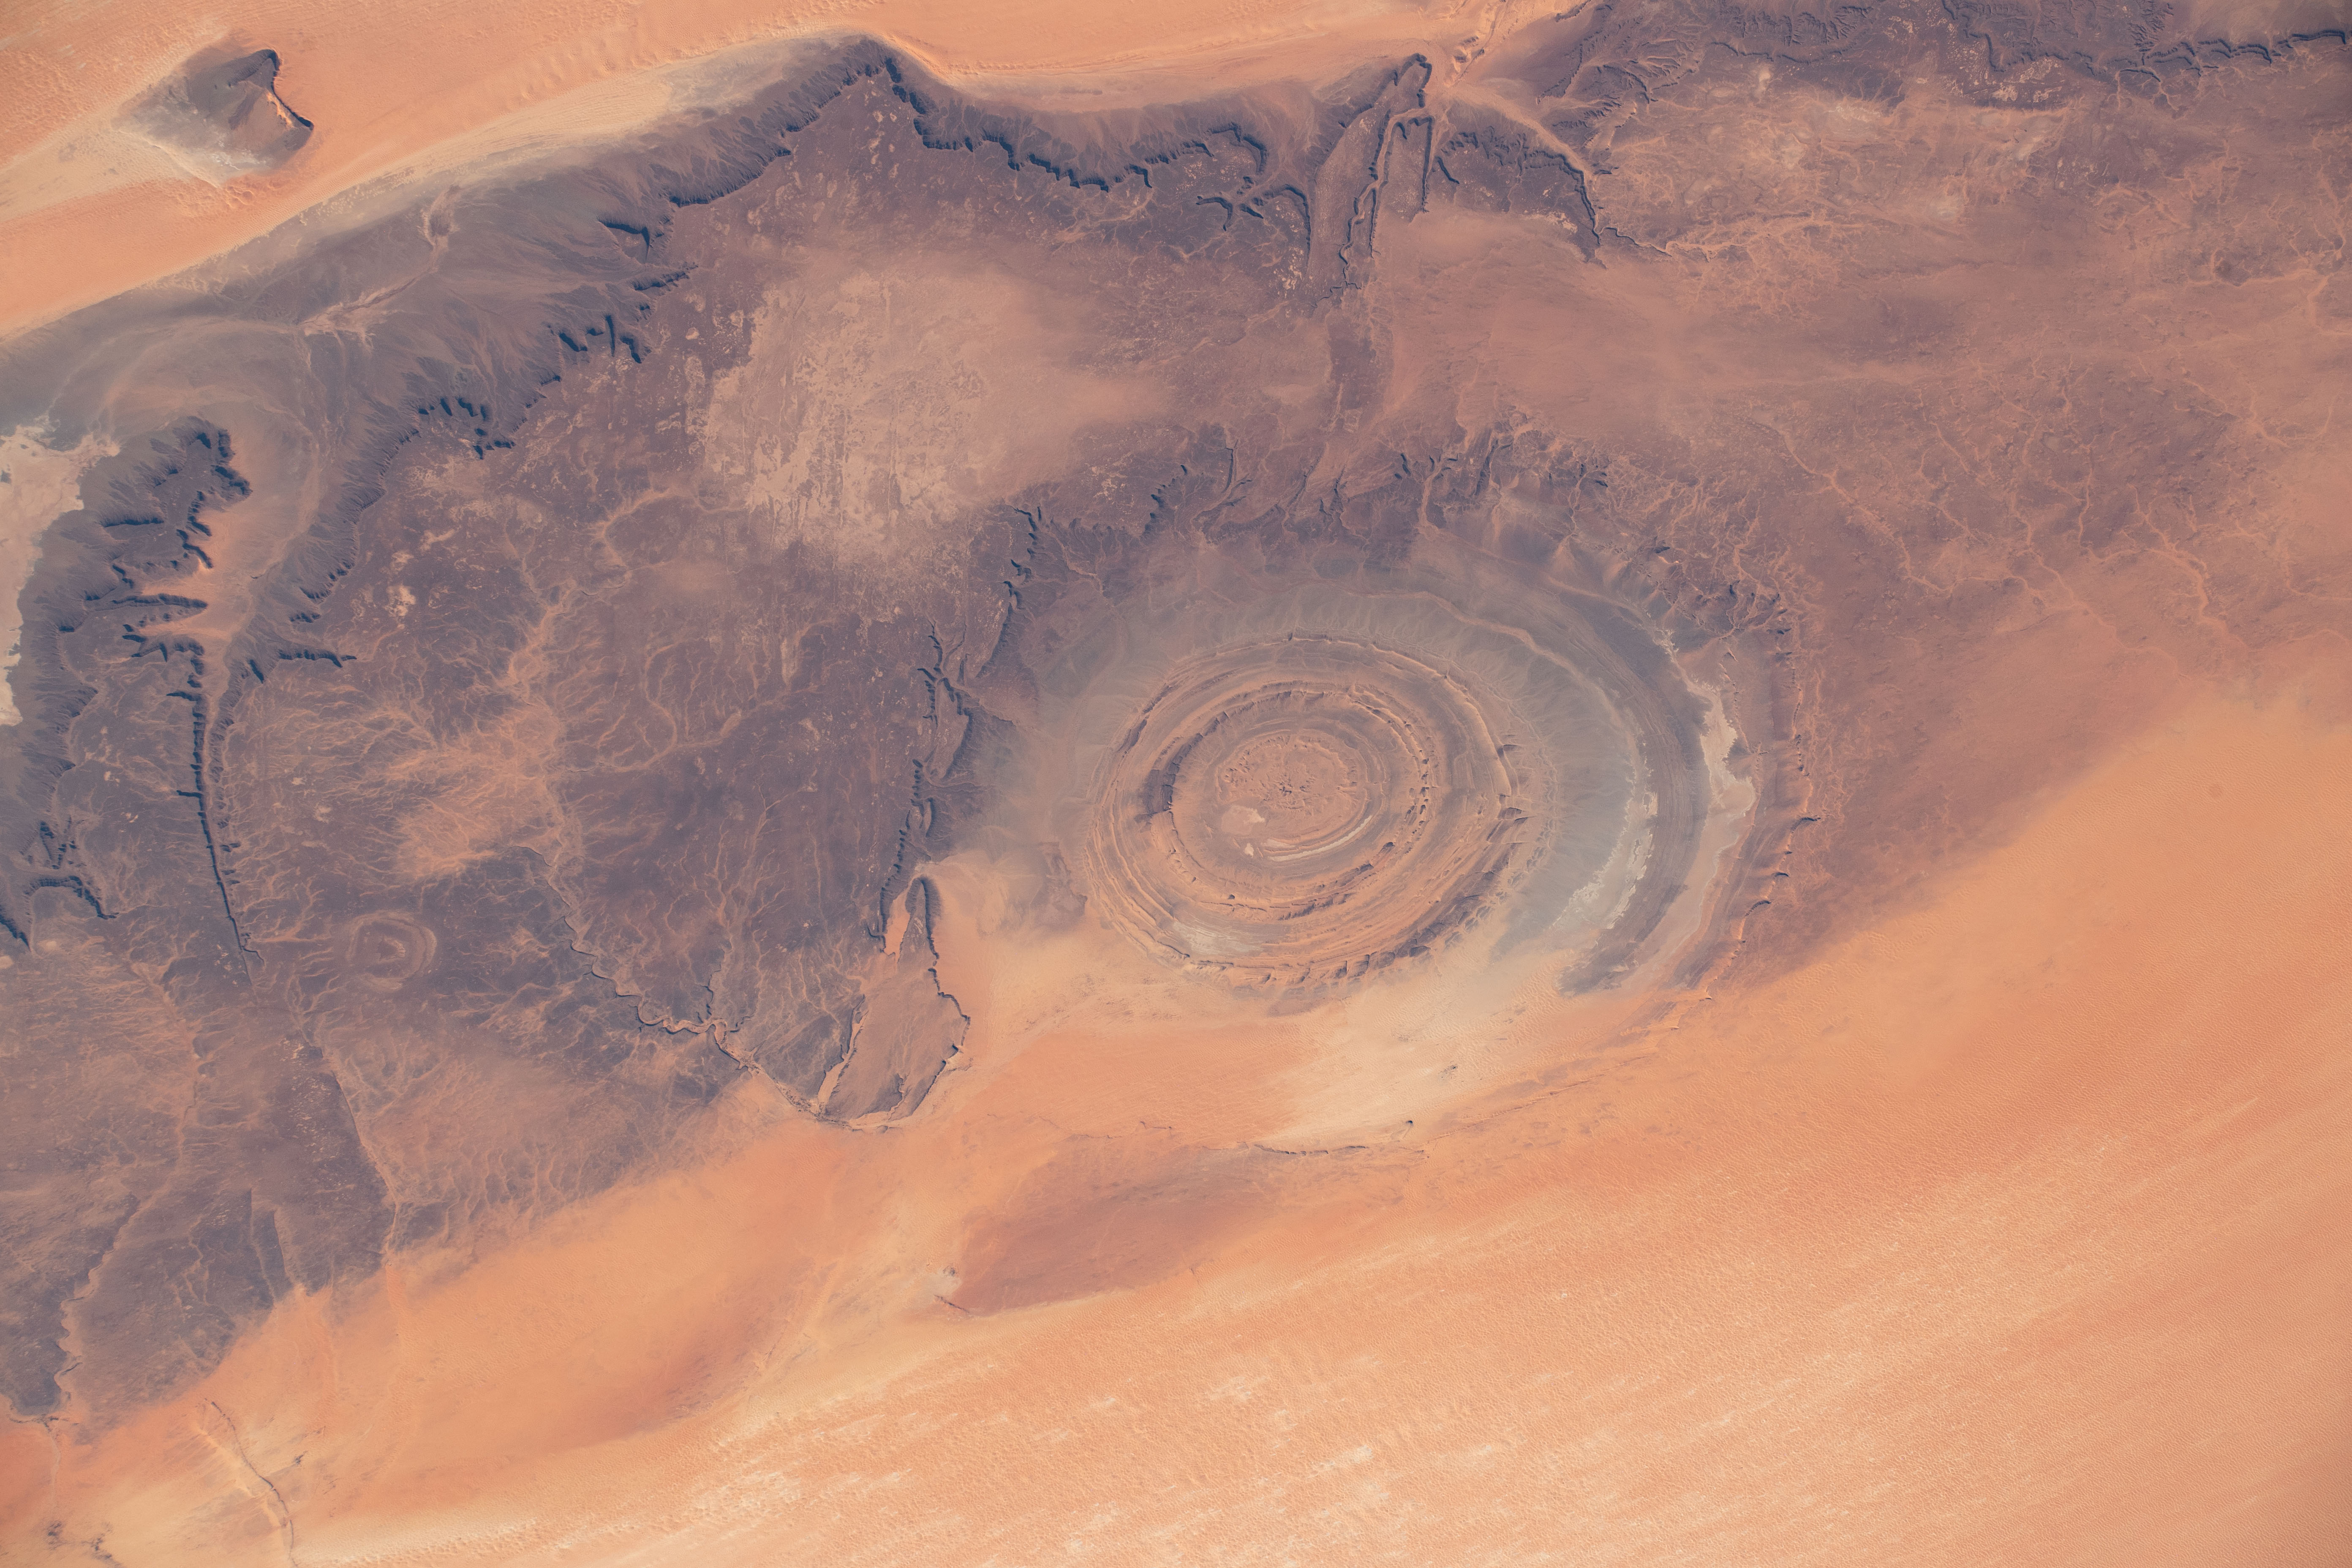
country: MAURITANIA
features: RICHAT STRUCTURE
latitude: 21.1
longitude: -11.4
